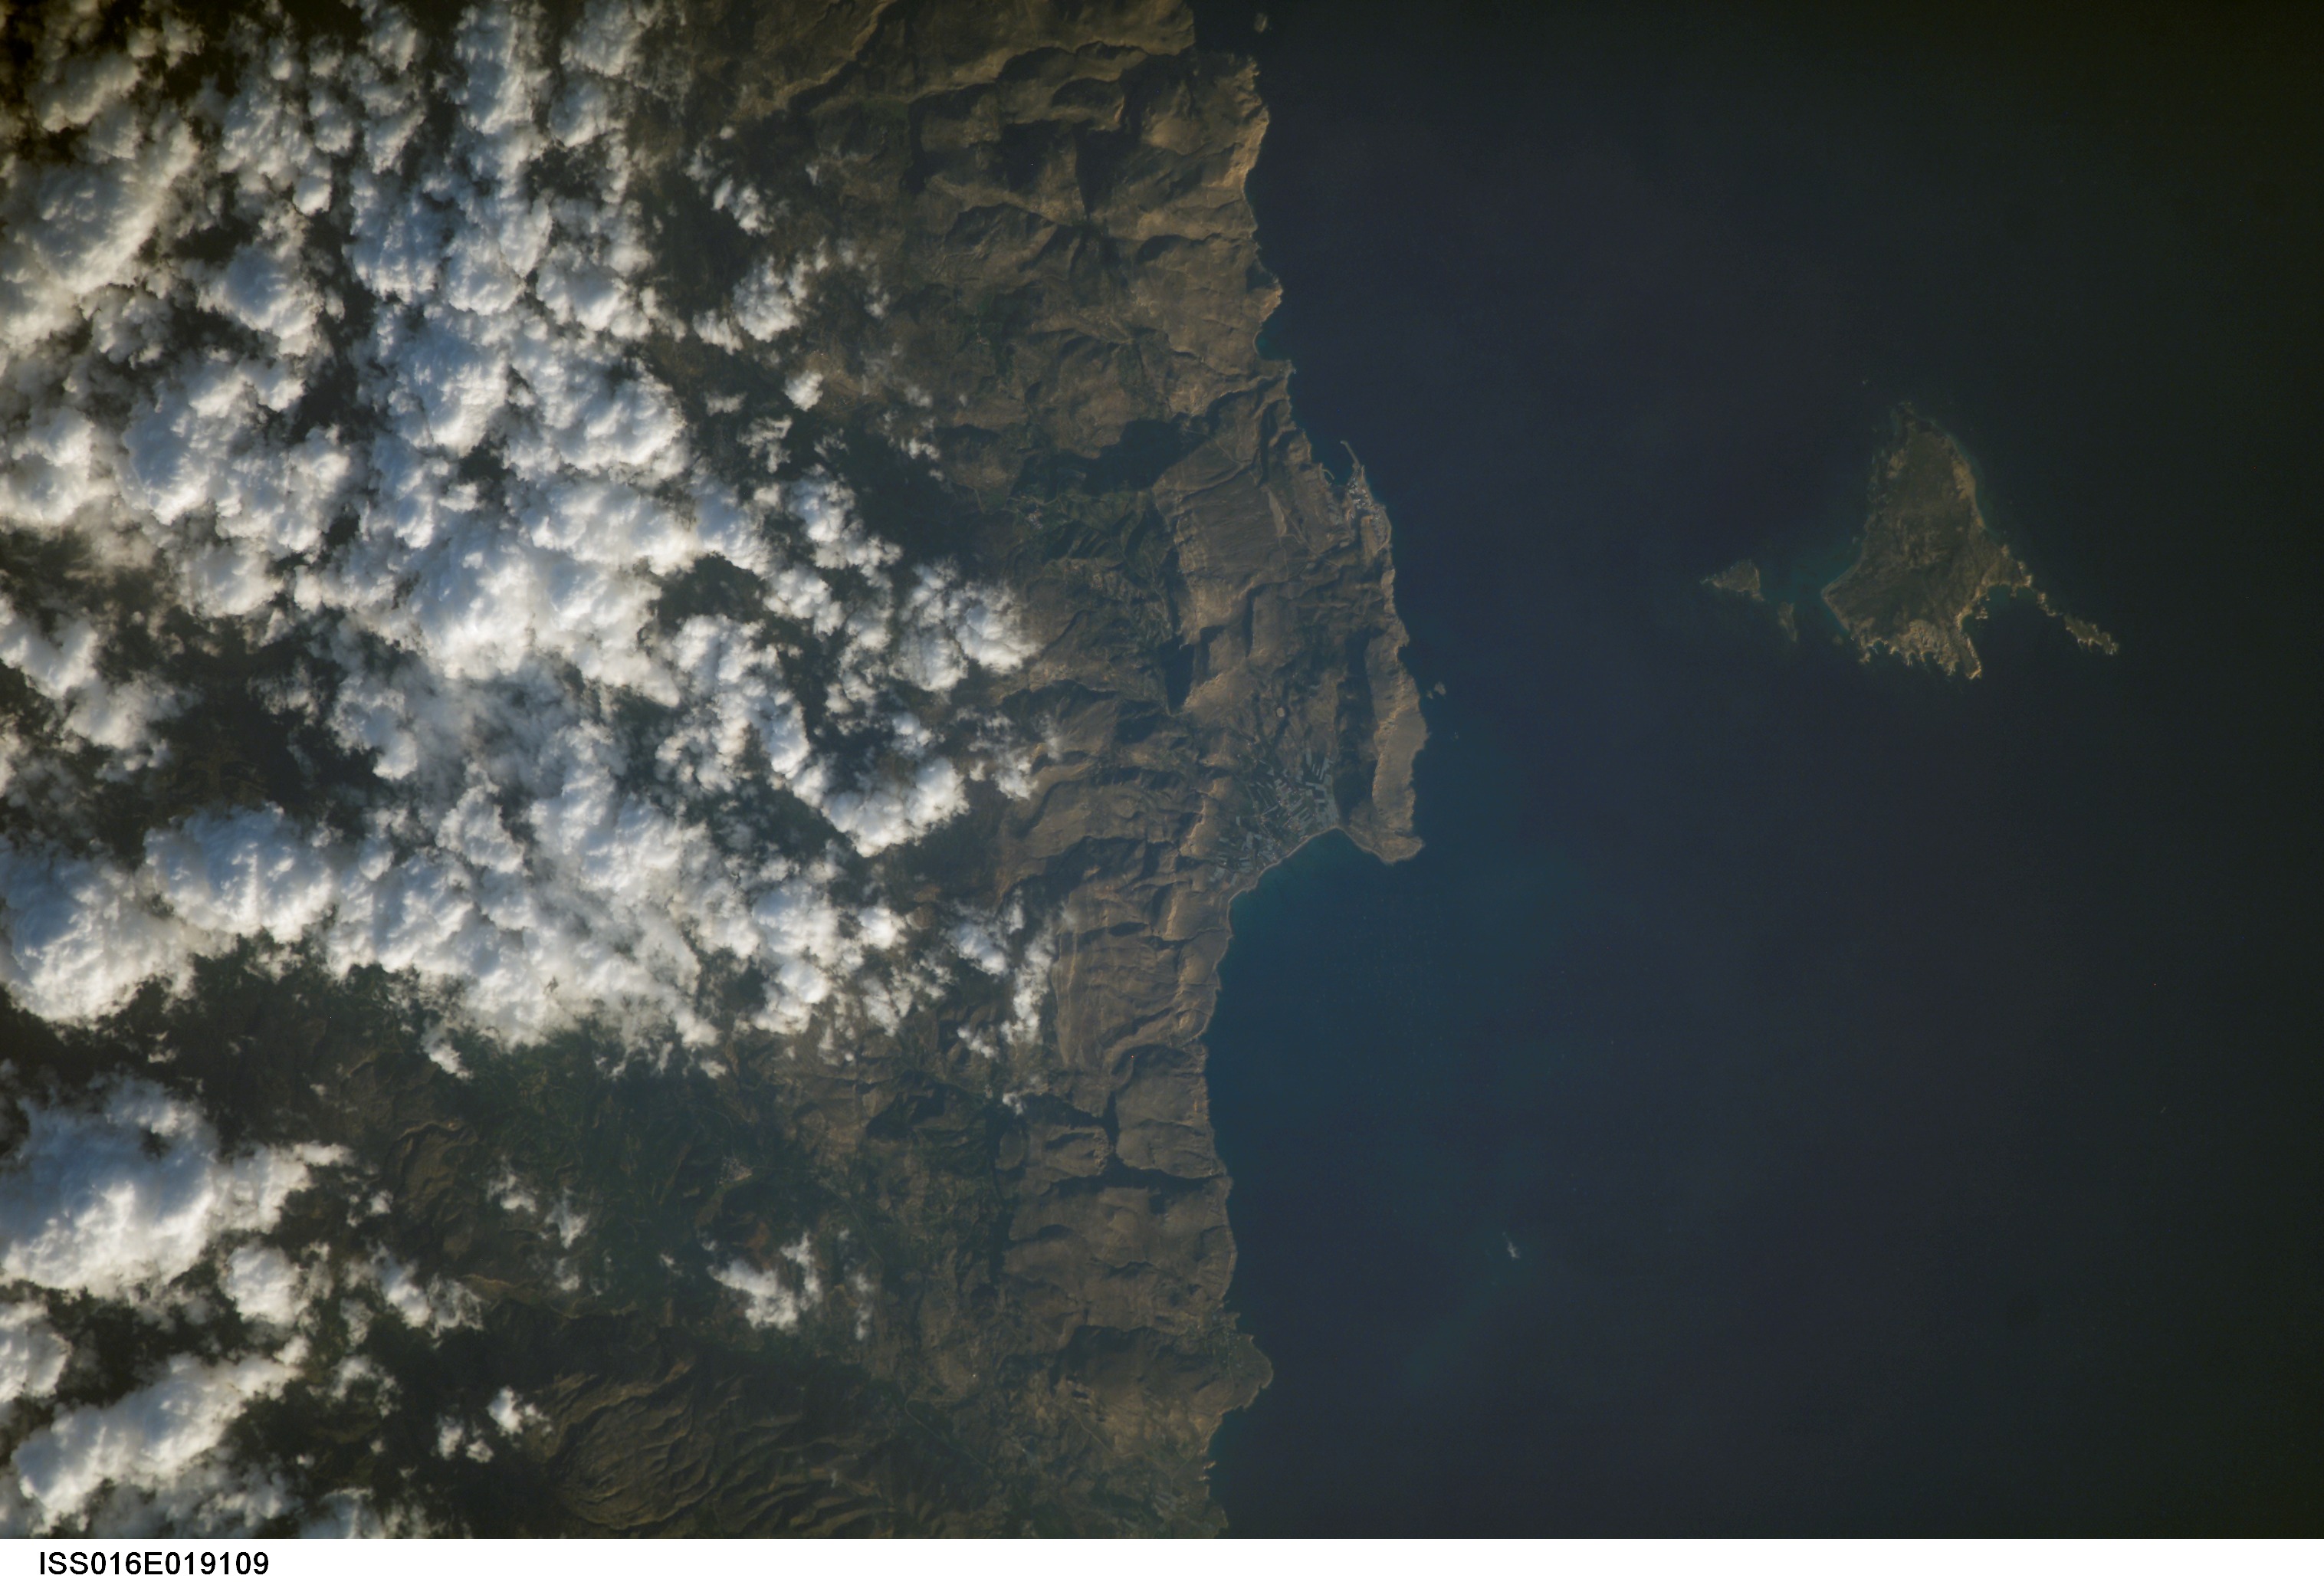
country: CRETE
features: C. GOUDOURA, KOUFONISI ISLAND
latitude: 35.0
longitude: 26.1
